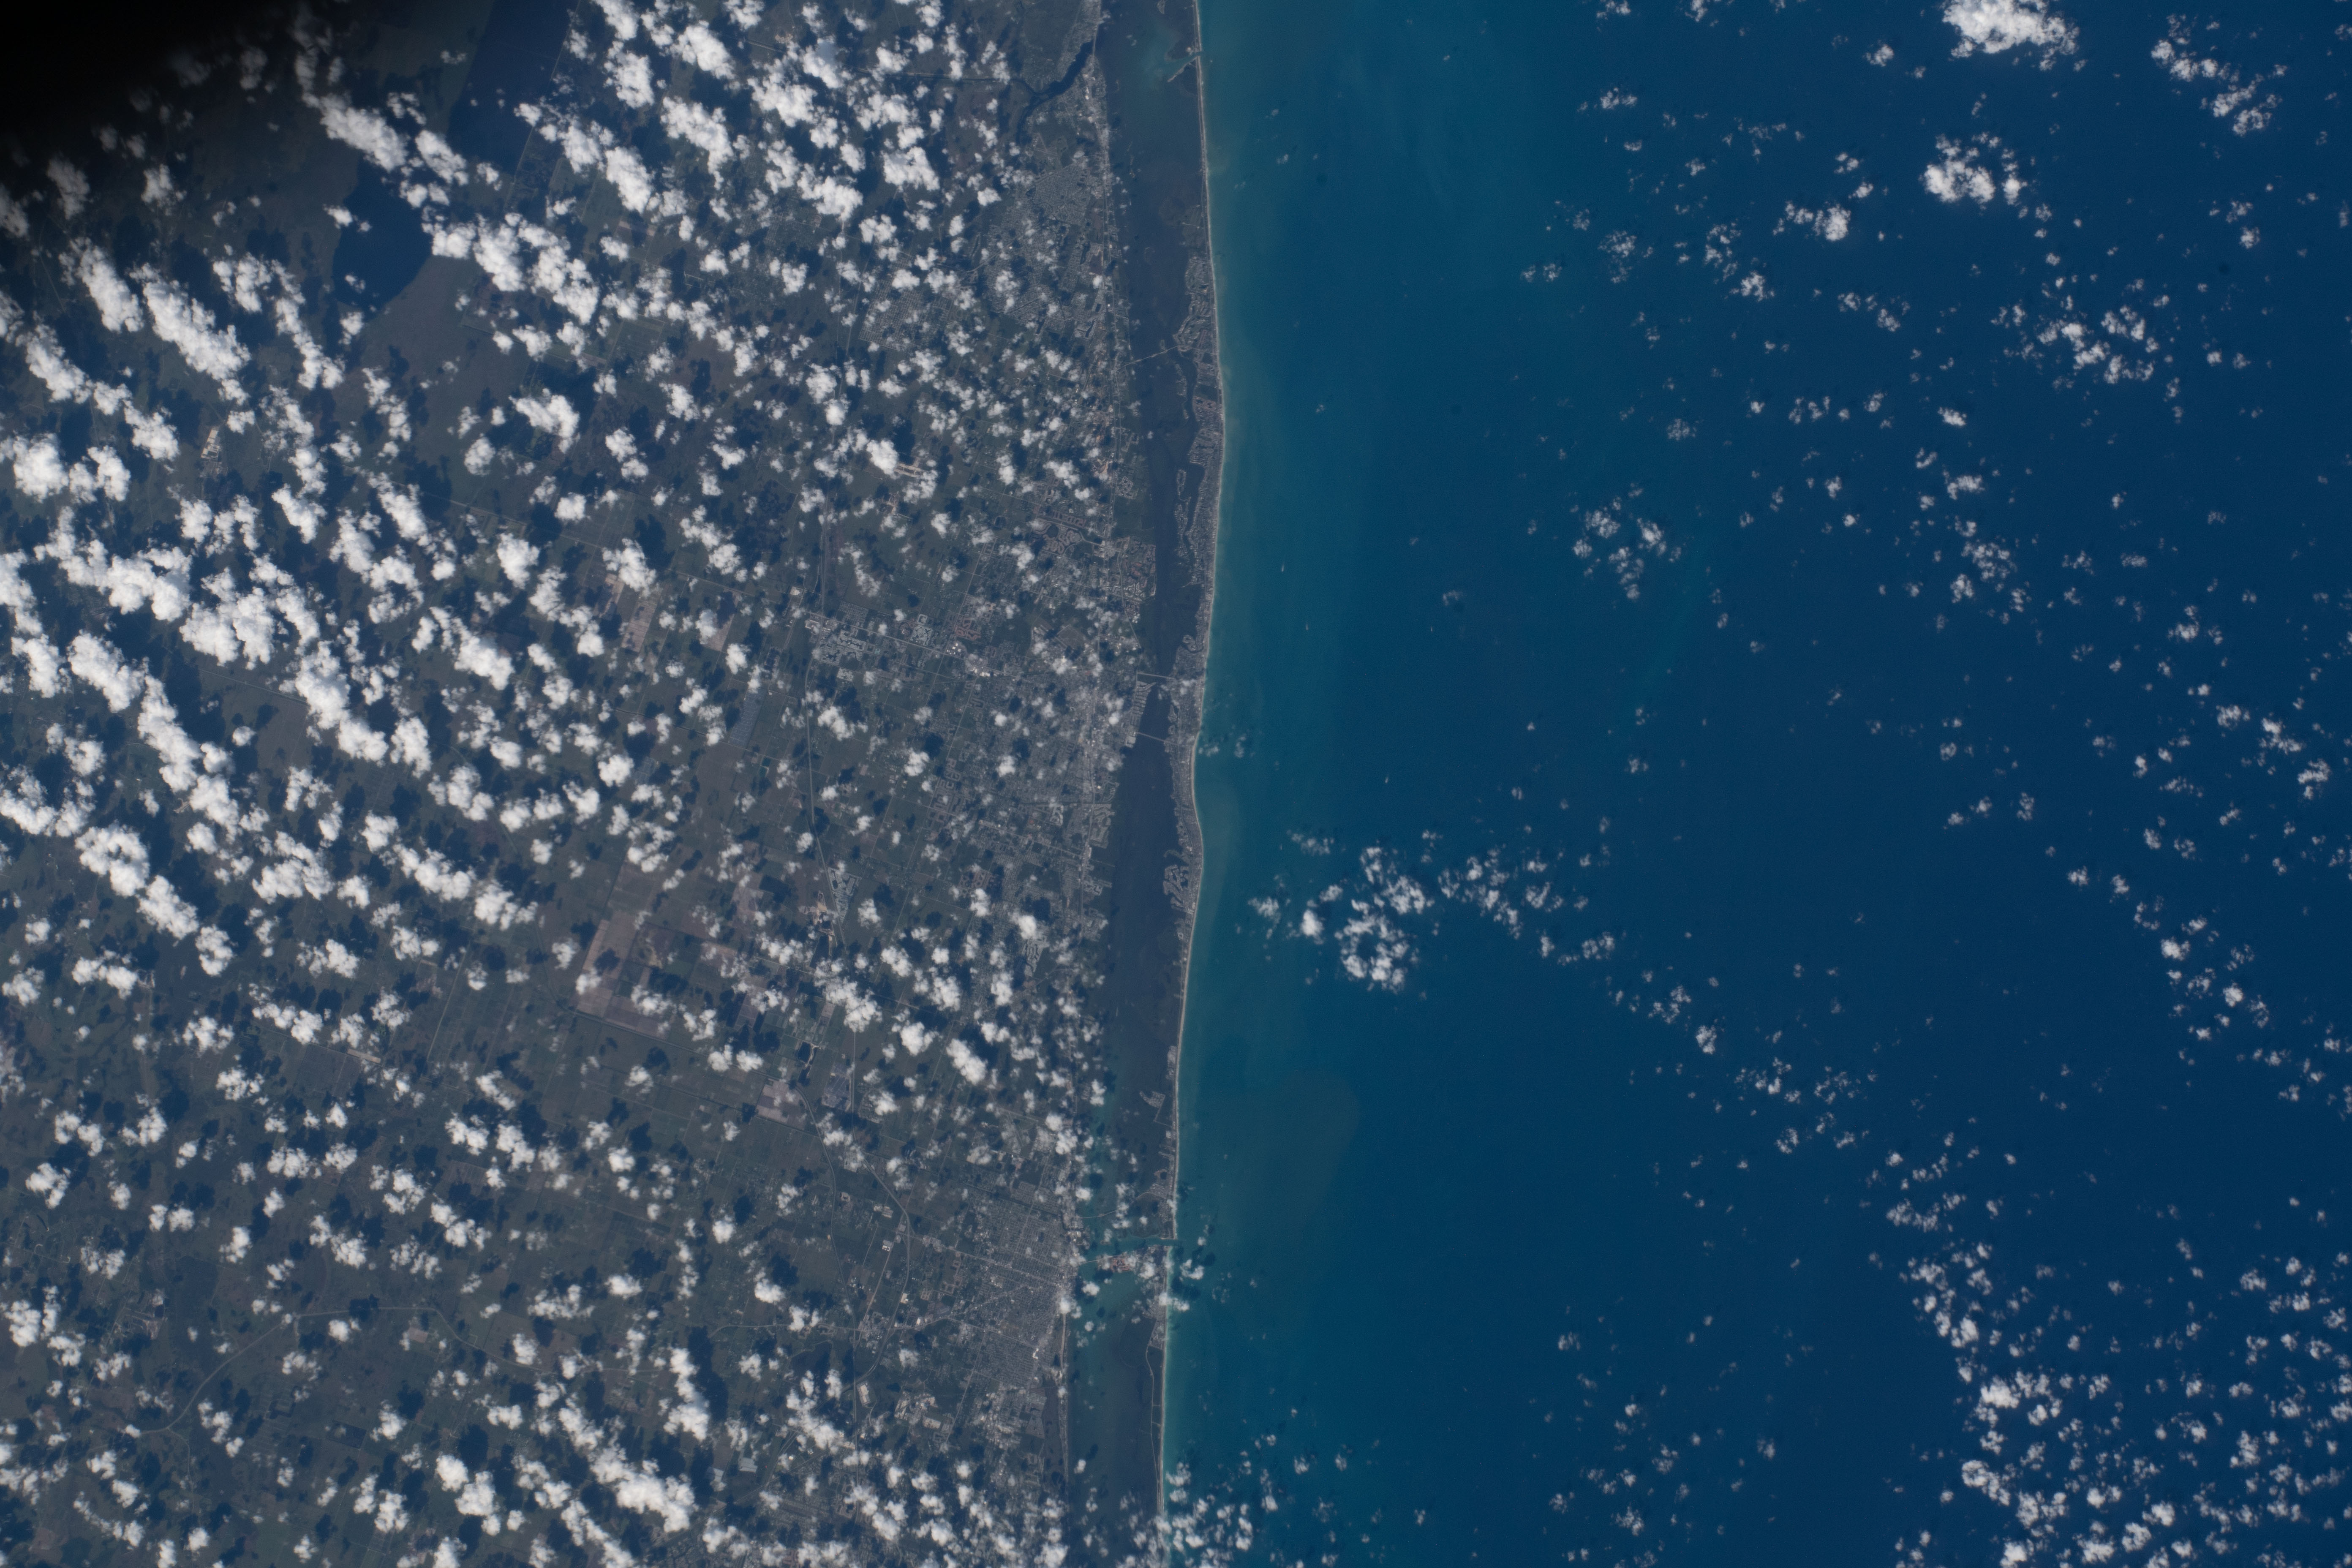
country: USA-FLORIDA
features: FORT PIERCE, VERO BEACH
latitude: 27.6
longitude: -80.3
